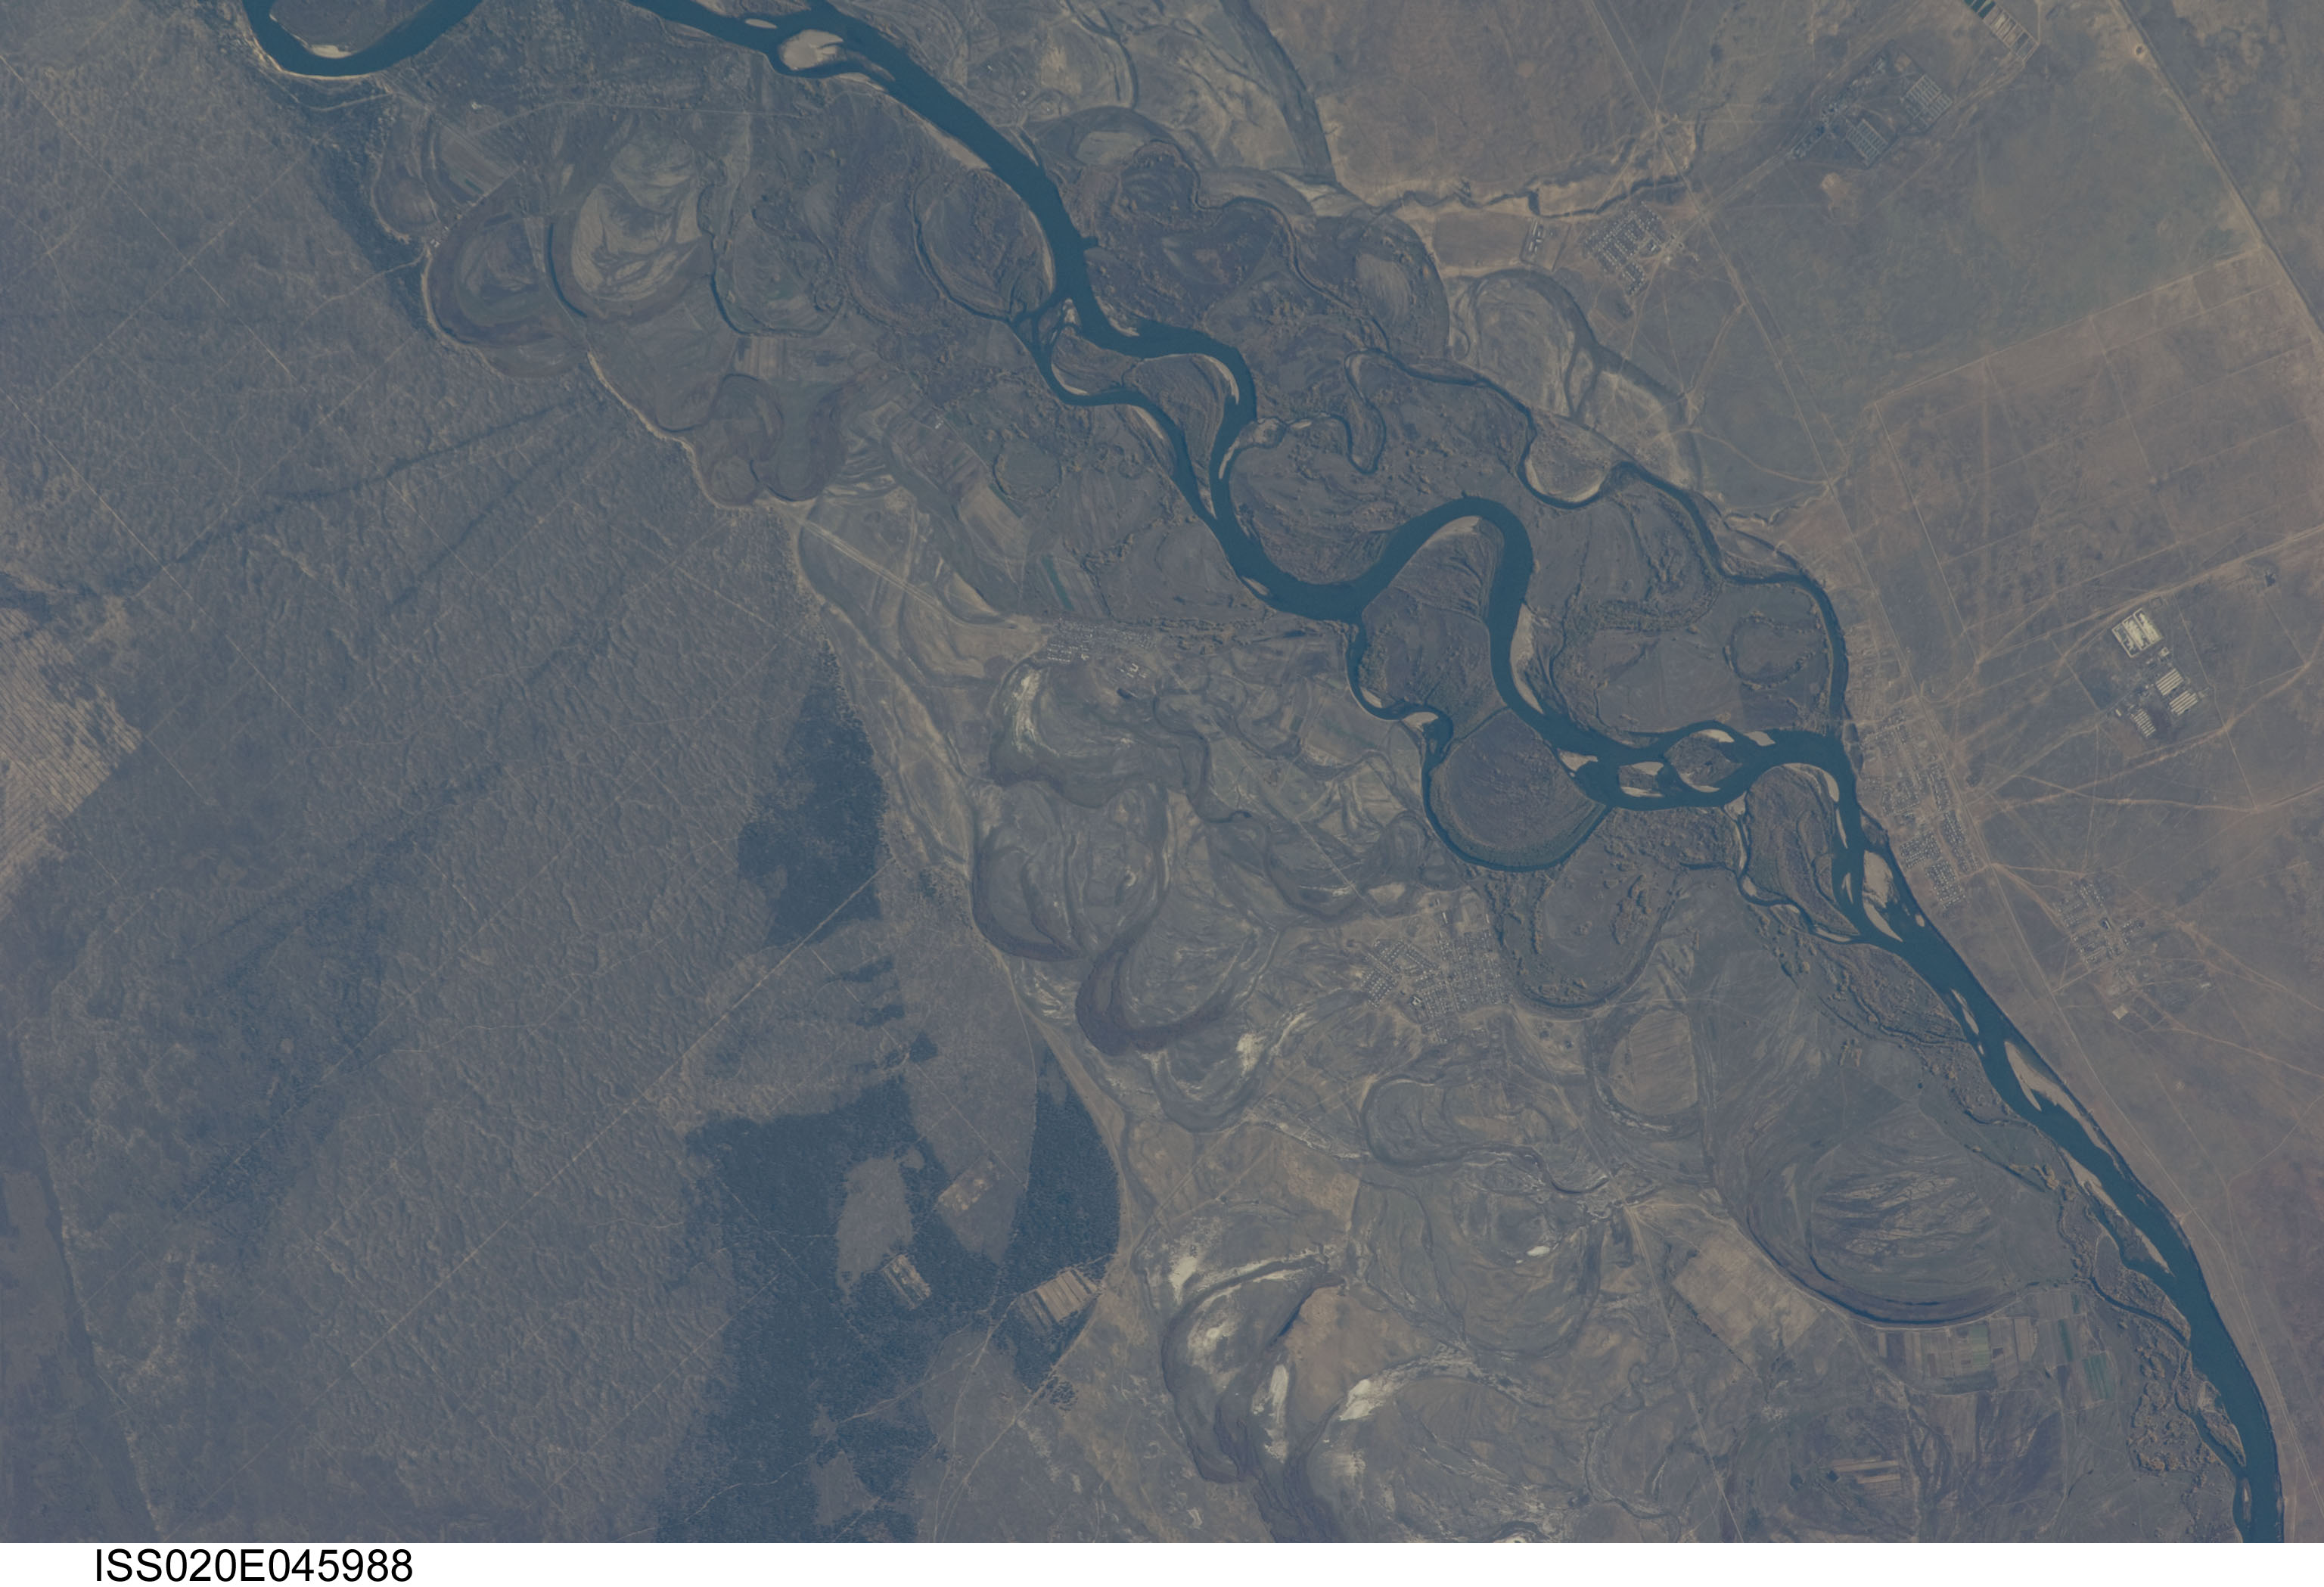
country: KAZAKHSTAN
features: STEKLYANKA,SHAKAMAN,KAZAKHSTAN,YUBILEYNY,GLUKHOVKA,IRTYSH RIVER
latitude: 50.5
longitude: 79.9
